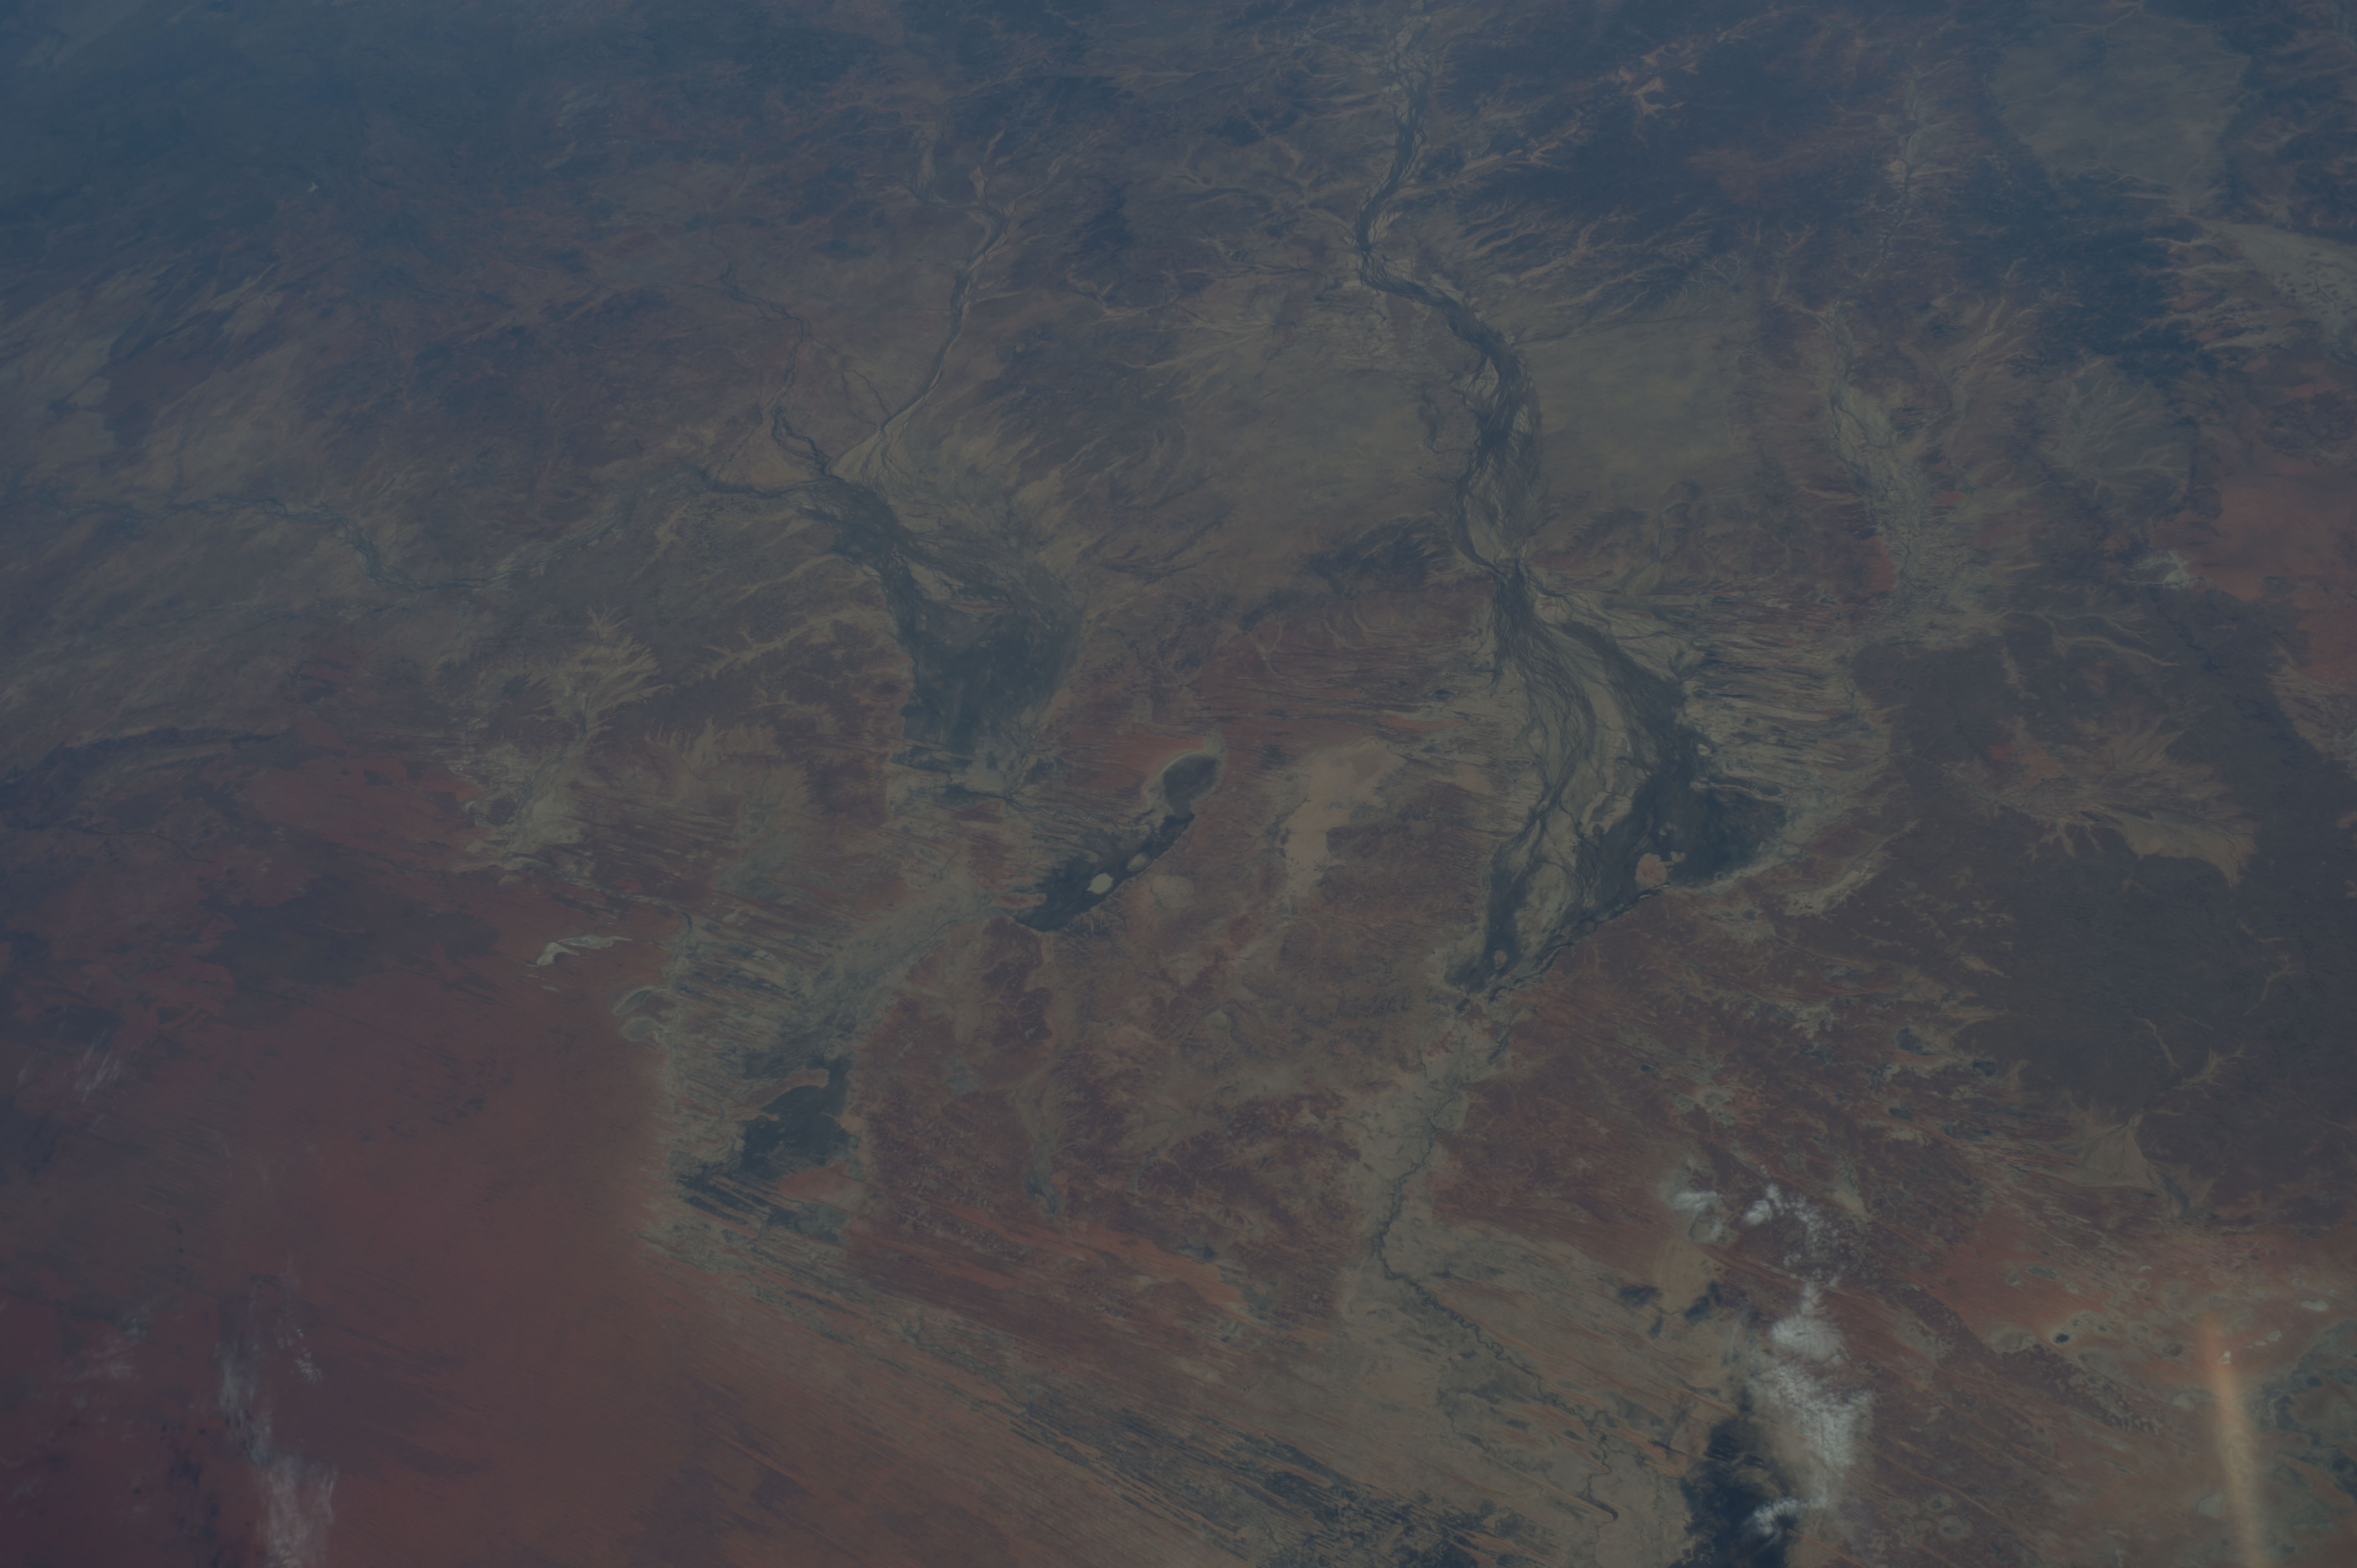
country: AUSTRALIA-Q
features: ASTREBLA DOWNS NATIONAL PRK, L. MACHATTIE, L. MIPIA, L. KOOLIVOO
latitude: -25.0
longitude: 140.0
